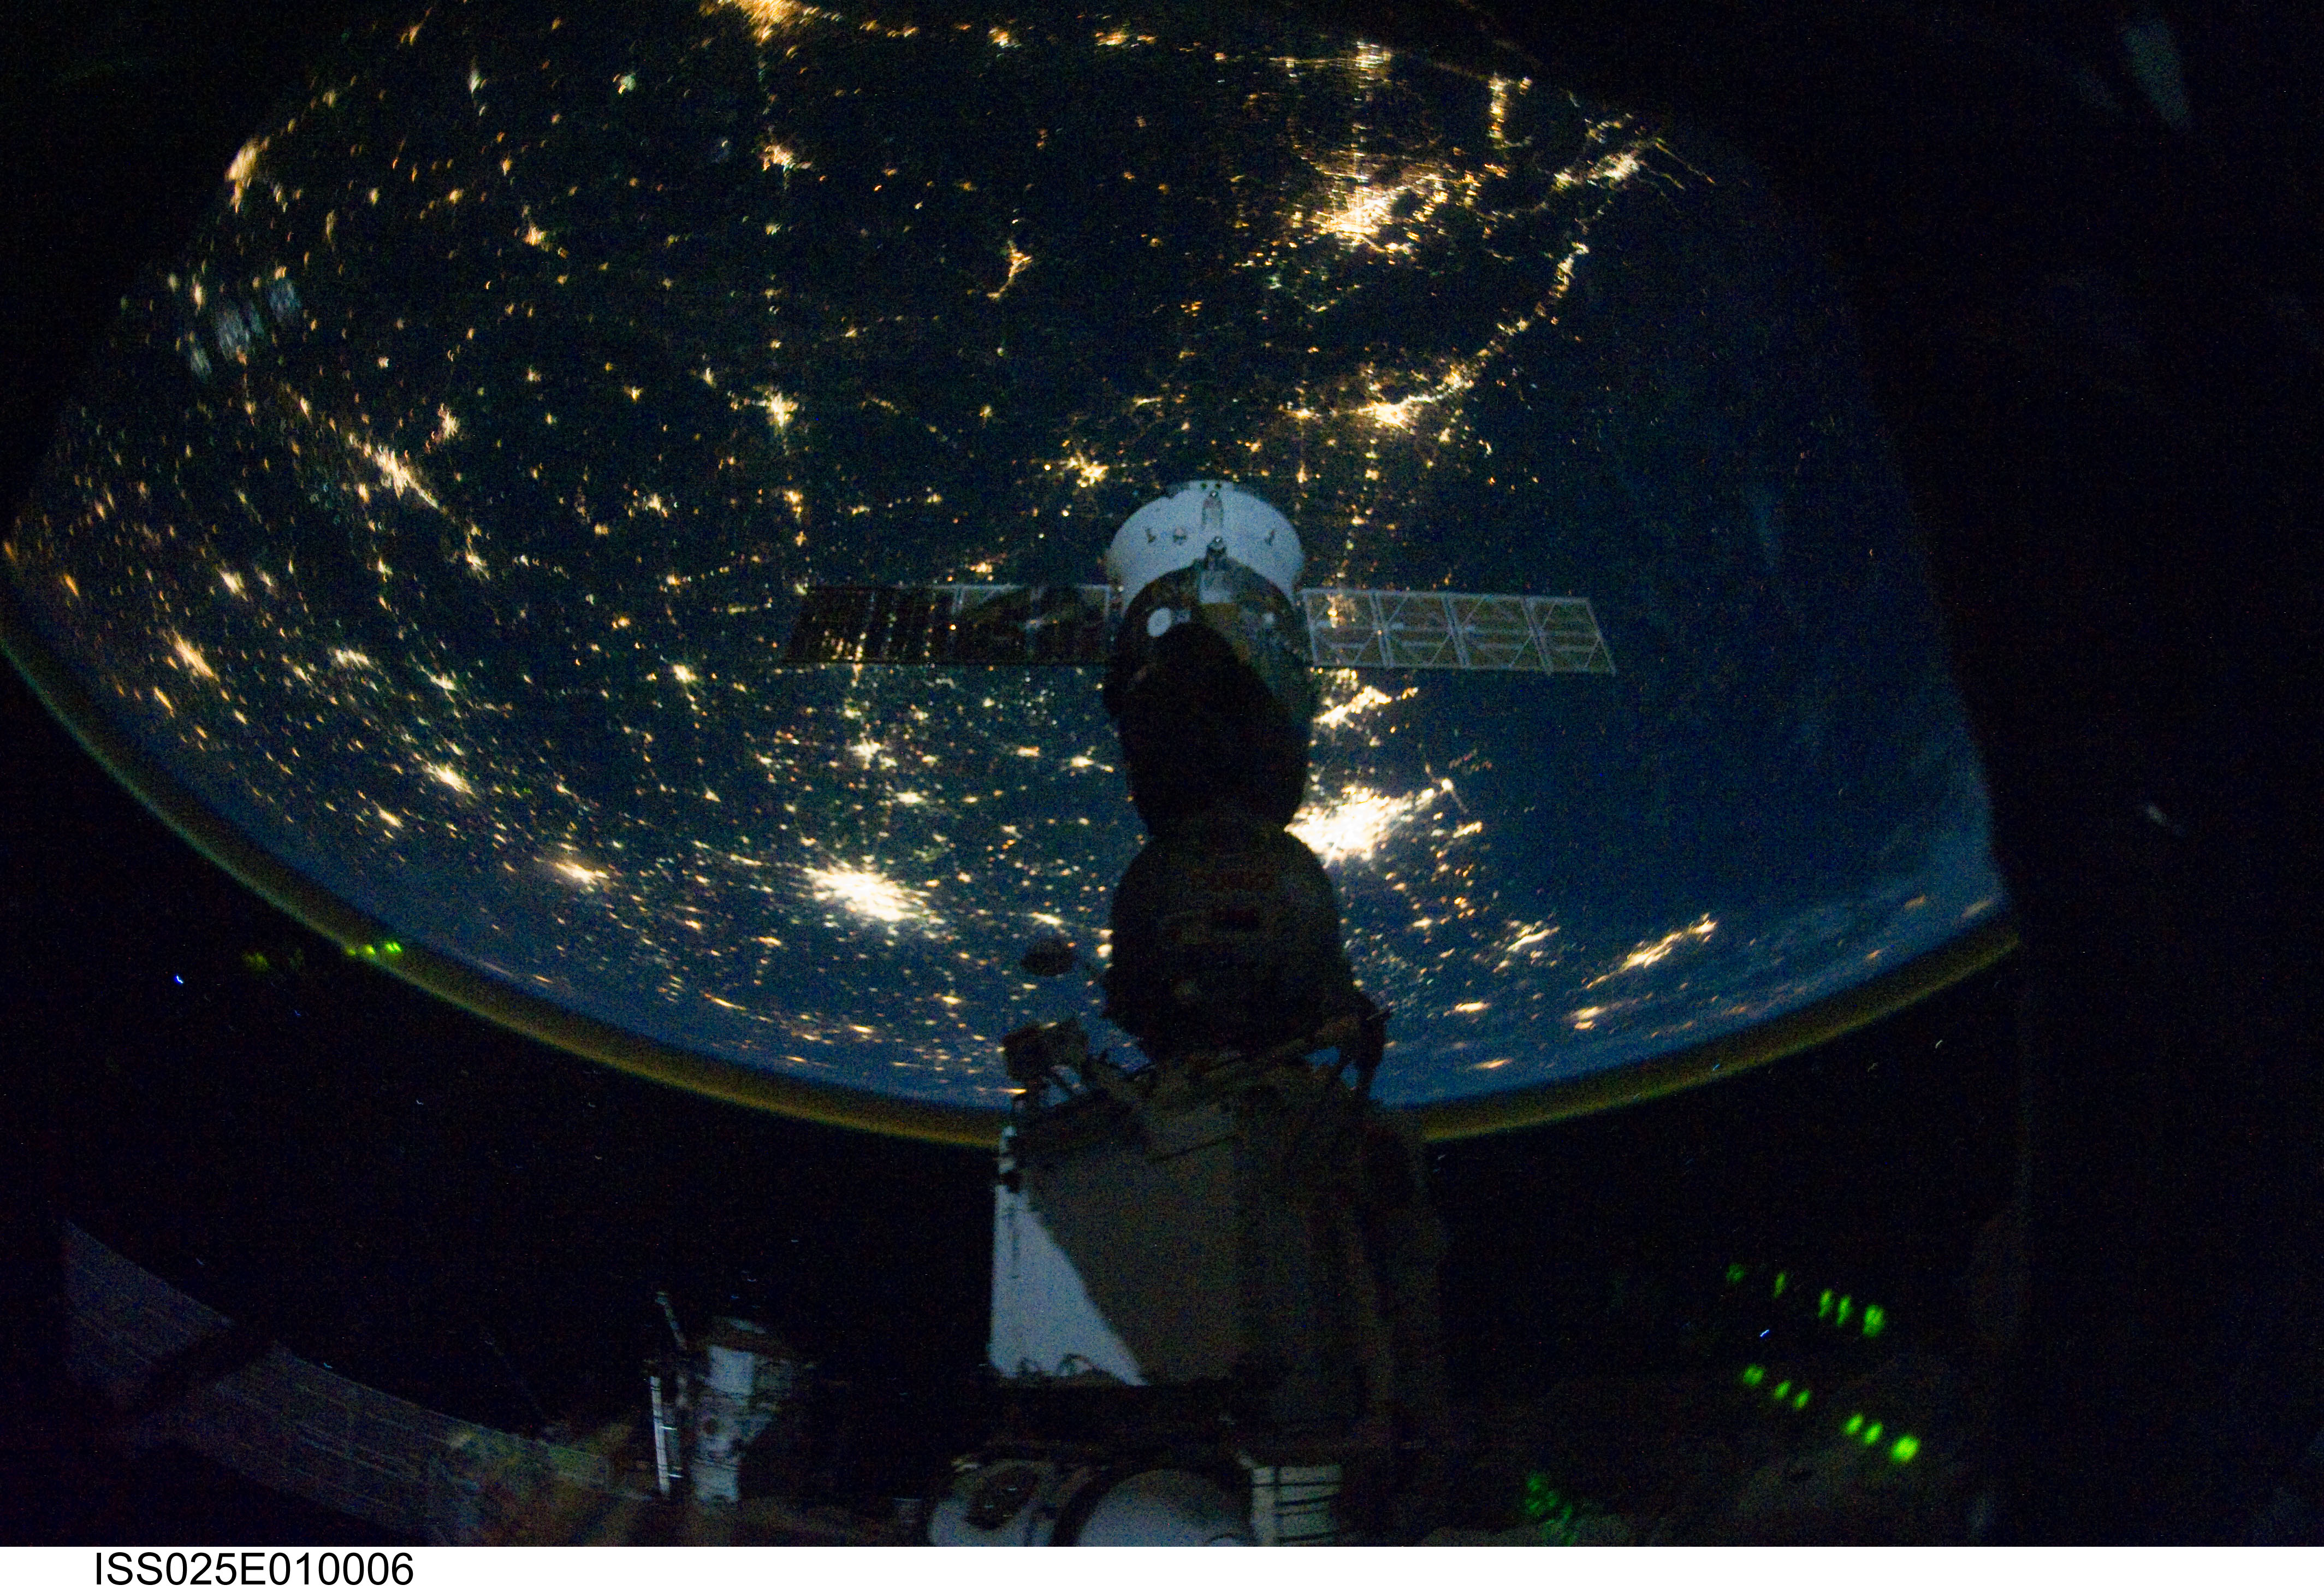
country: USA-TEXAS
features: HOUSTON (CENTER), GULF COAST, AT NIGHT
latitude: 31.5
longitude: -95.0
